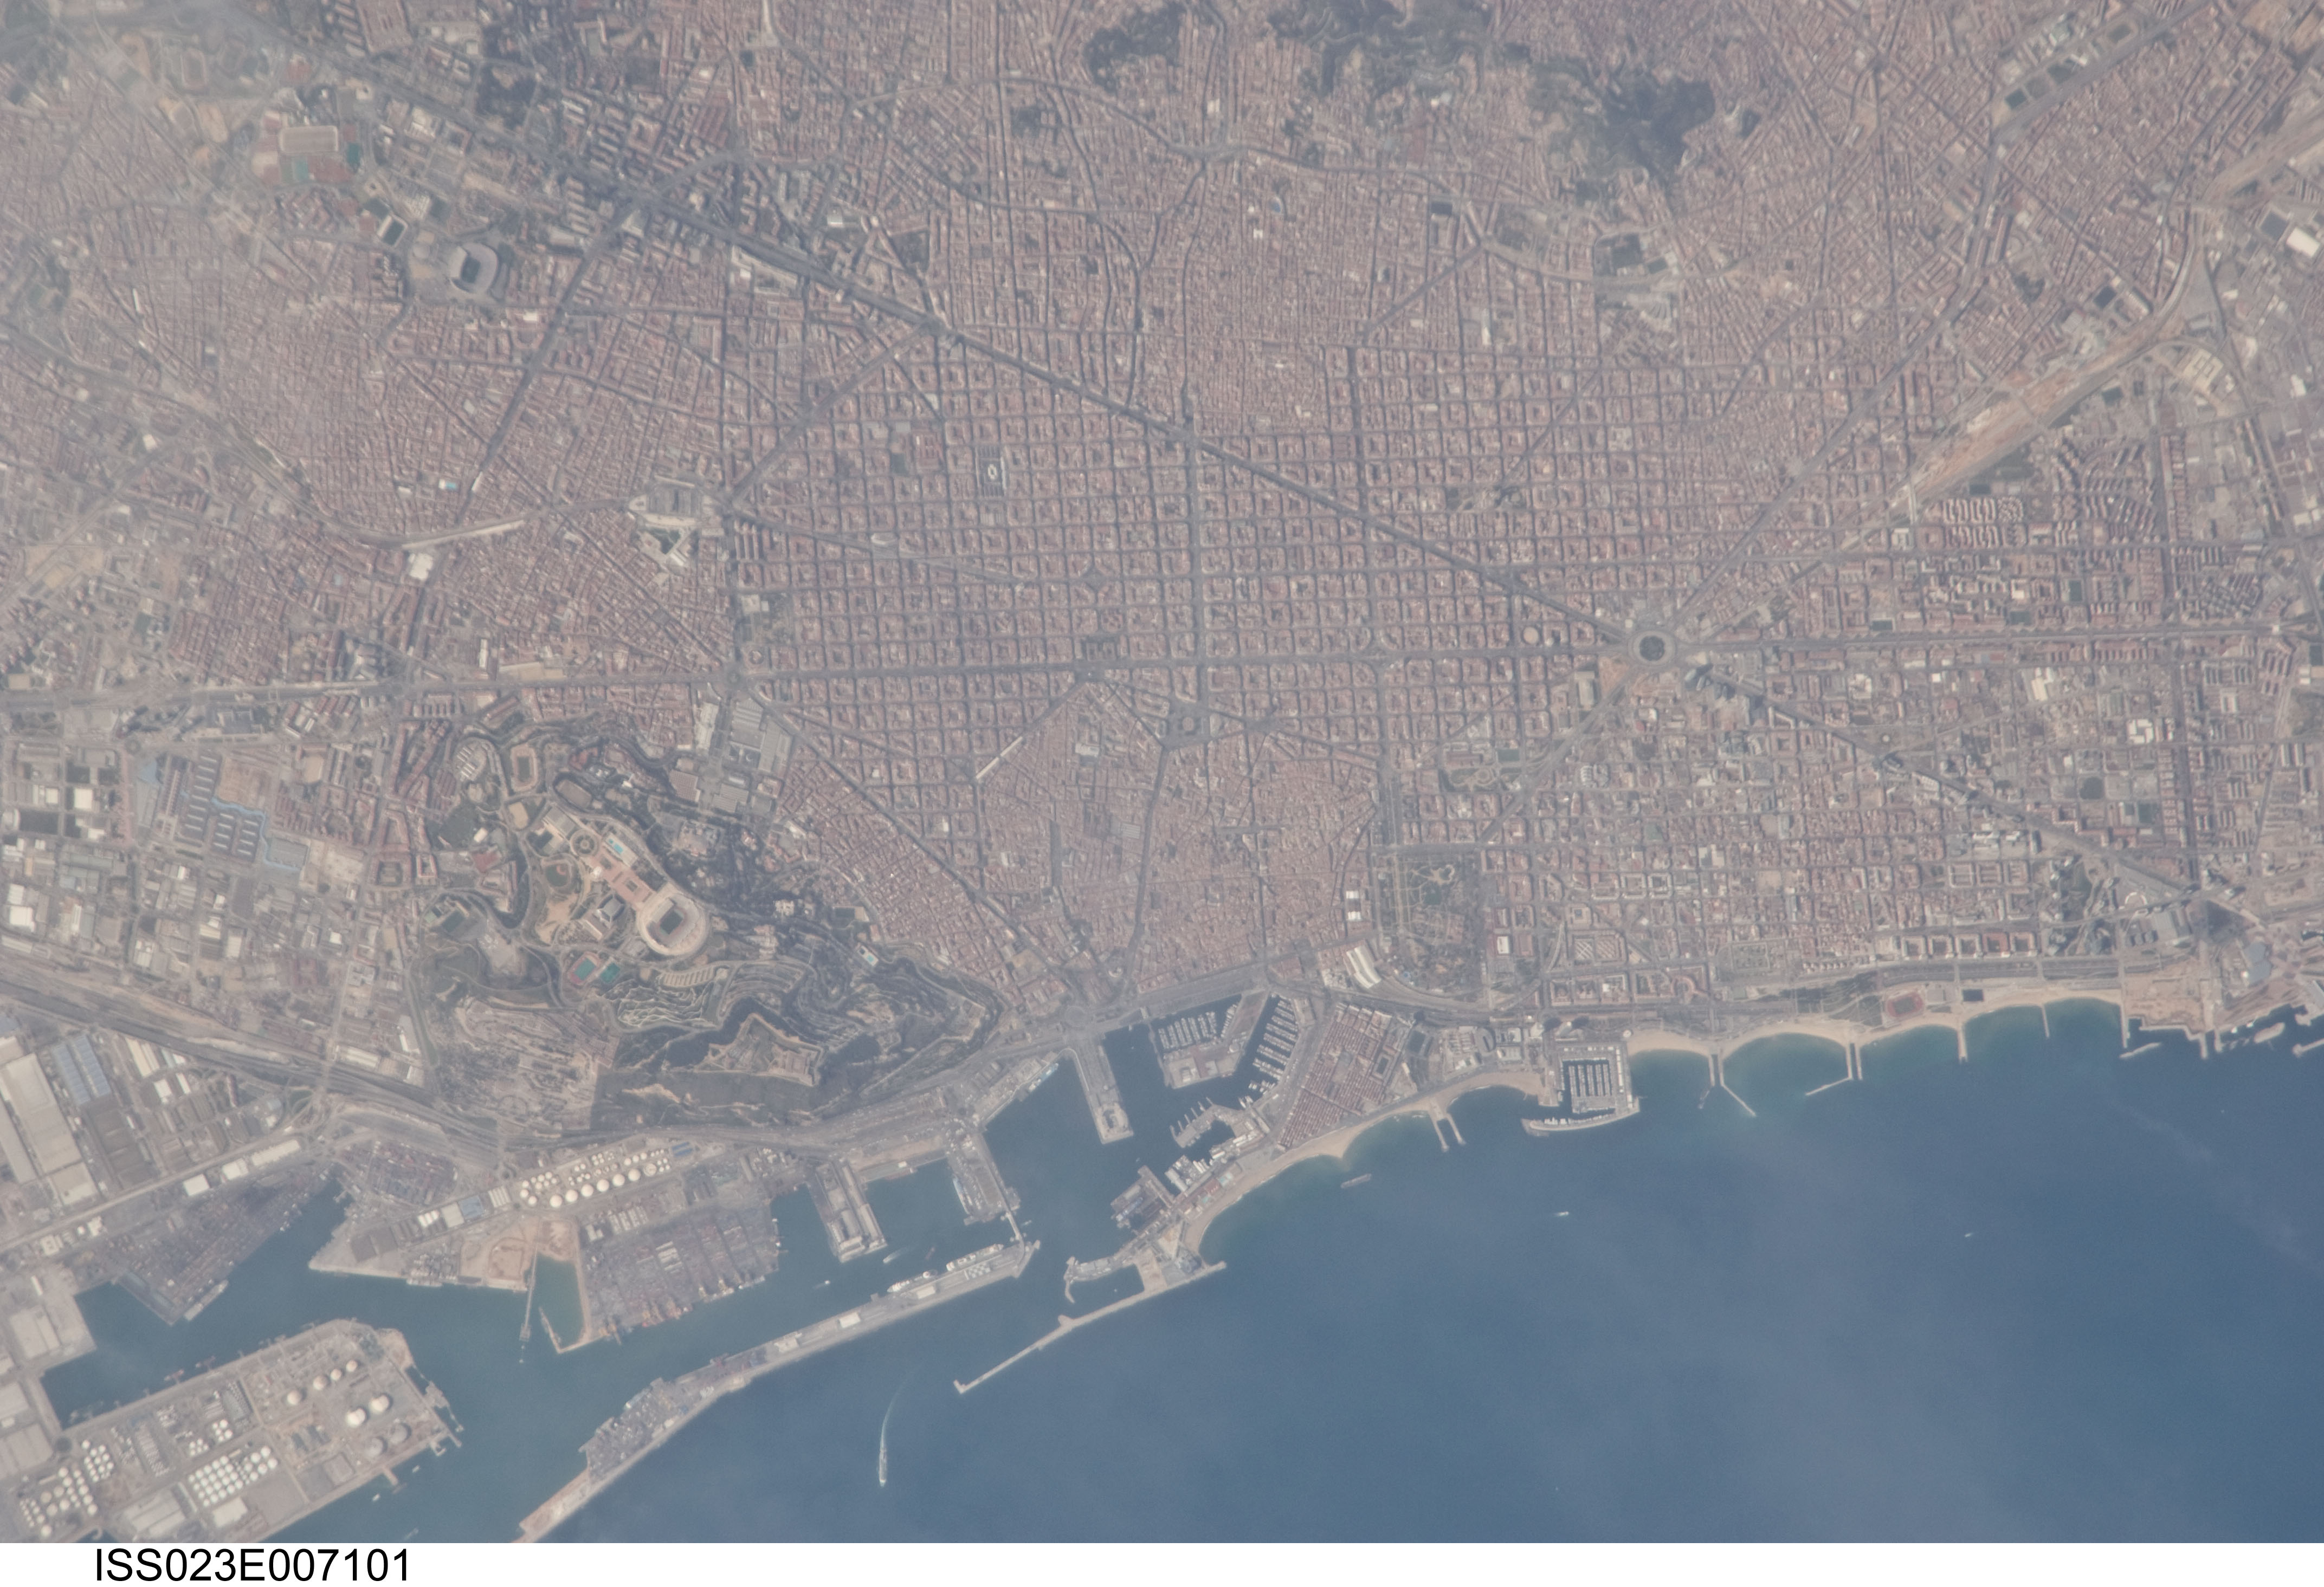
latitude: 41.4
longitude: 2.2
